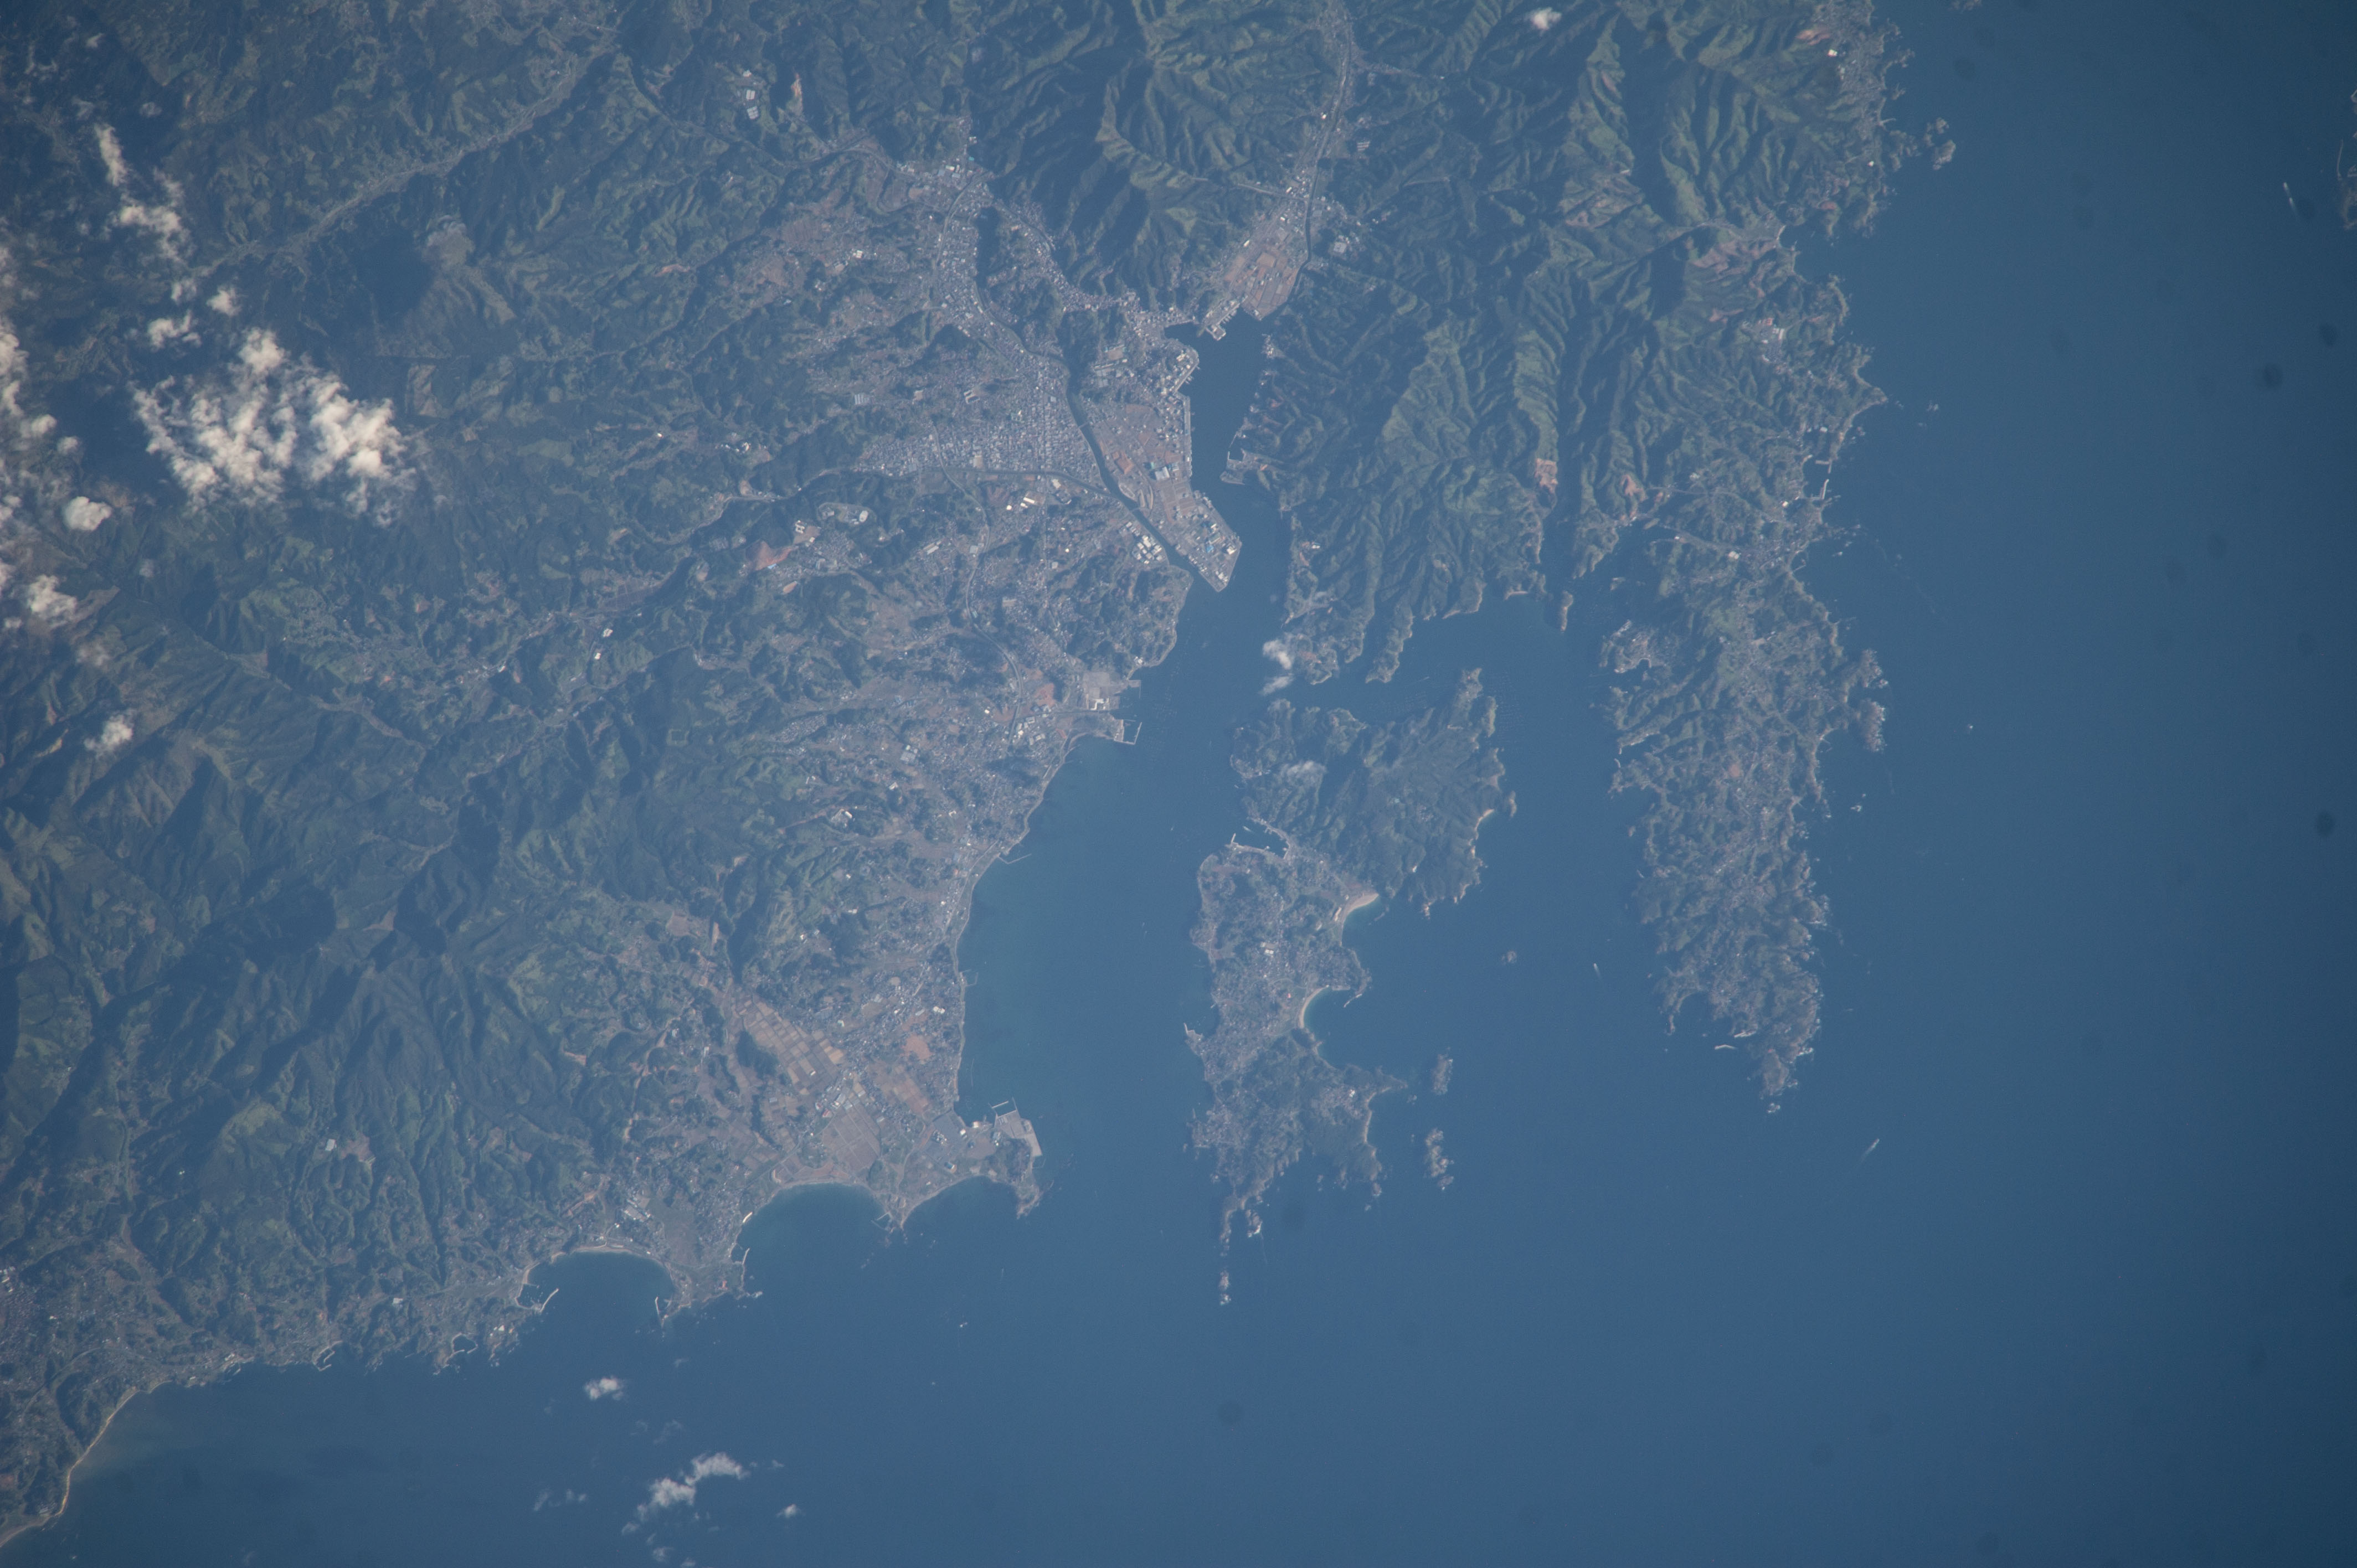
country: JAPAN
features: KARAKUWA ISLAND, OSHIMA ISLAND, MT. KIRITATEYAMA, RIKUZENTAKATA, KESENNUMA, MIYAGI PREFECTURE, HANSHU ISLAND, JAPAN, W. PACIFIC OCEAN,JAPAN, KESSENNUMA CY., KESSENNUMA B.,OSHIMA ISLAND
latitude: 38.9
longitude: 141.6
